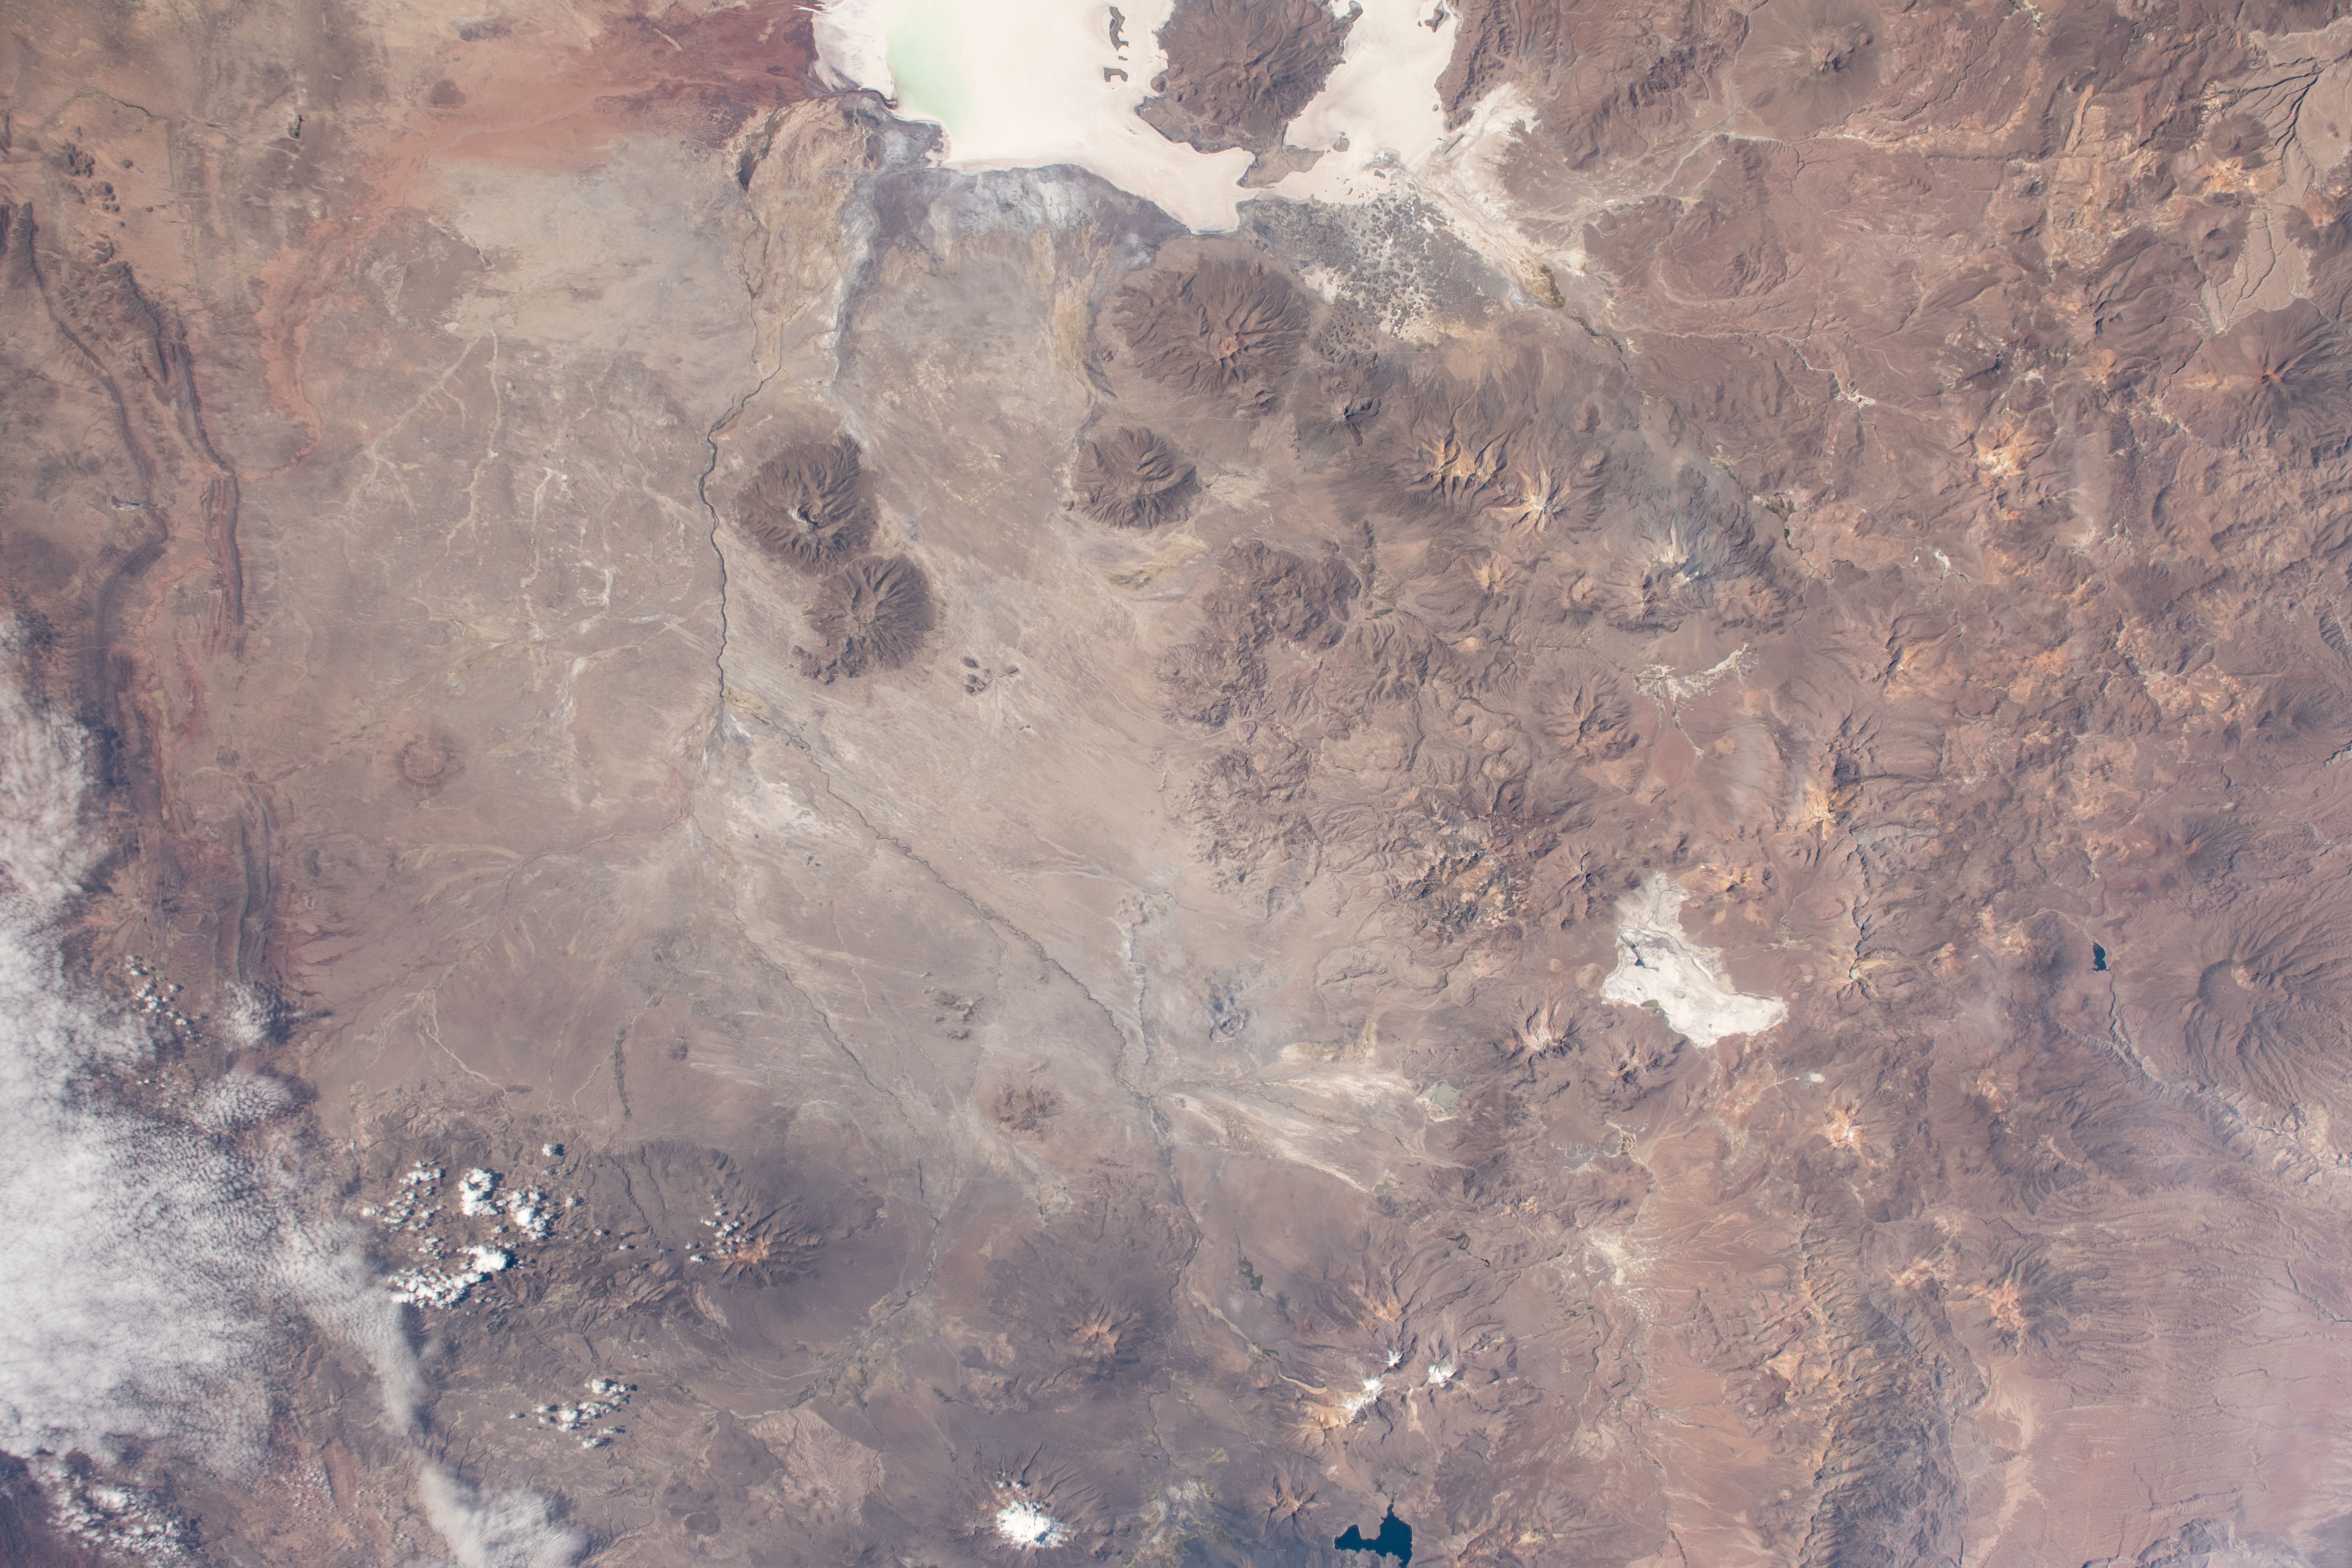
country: BOLIVIA
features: CERRO CARABAYA, SALAR DE UYUNI DESERT
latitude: -18.8
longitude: -68.6
